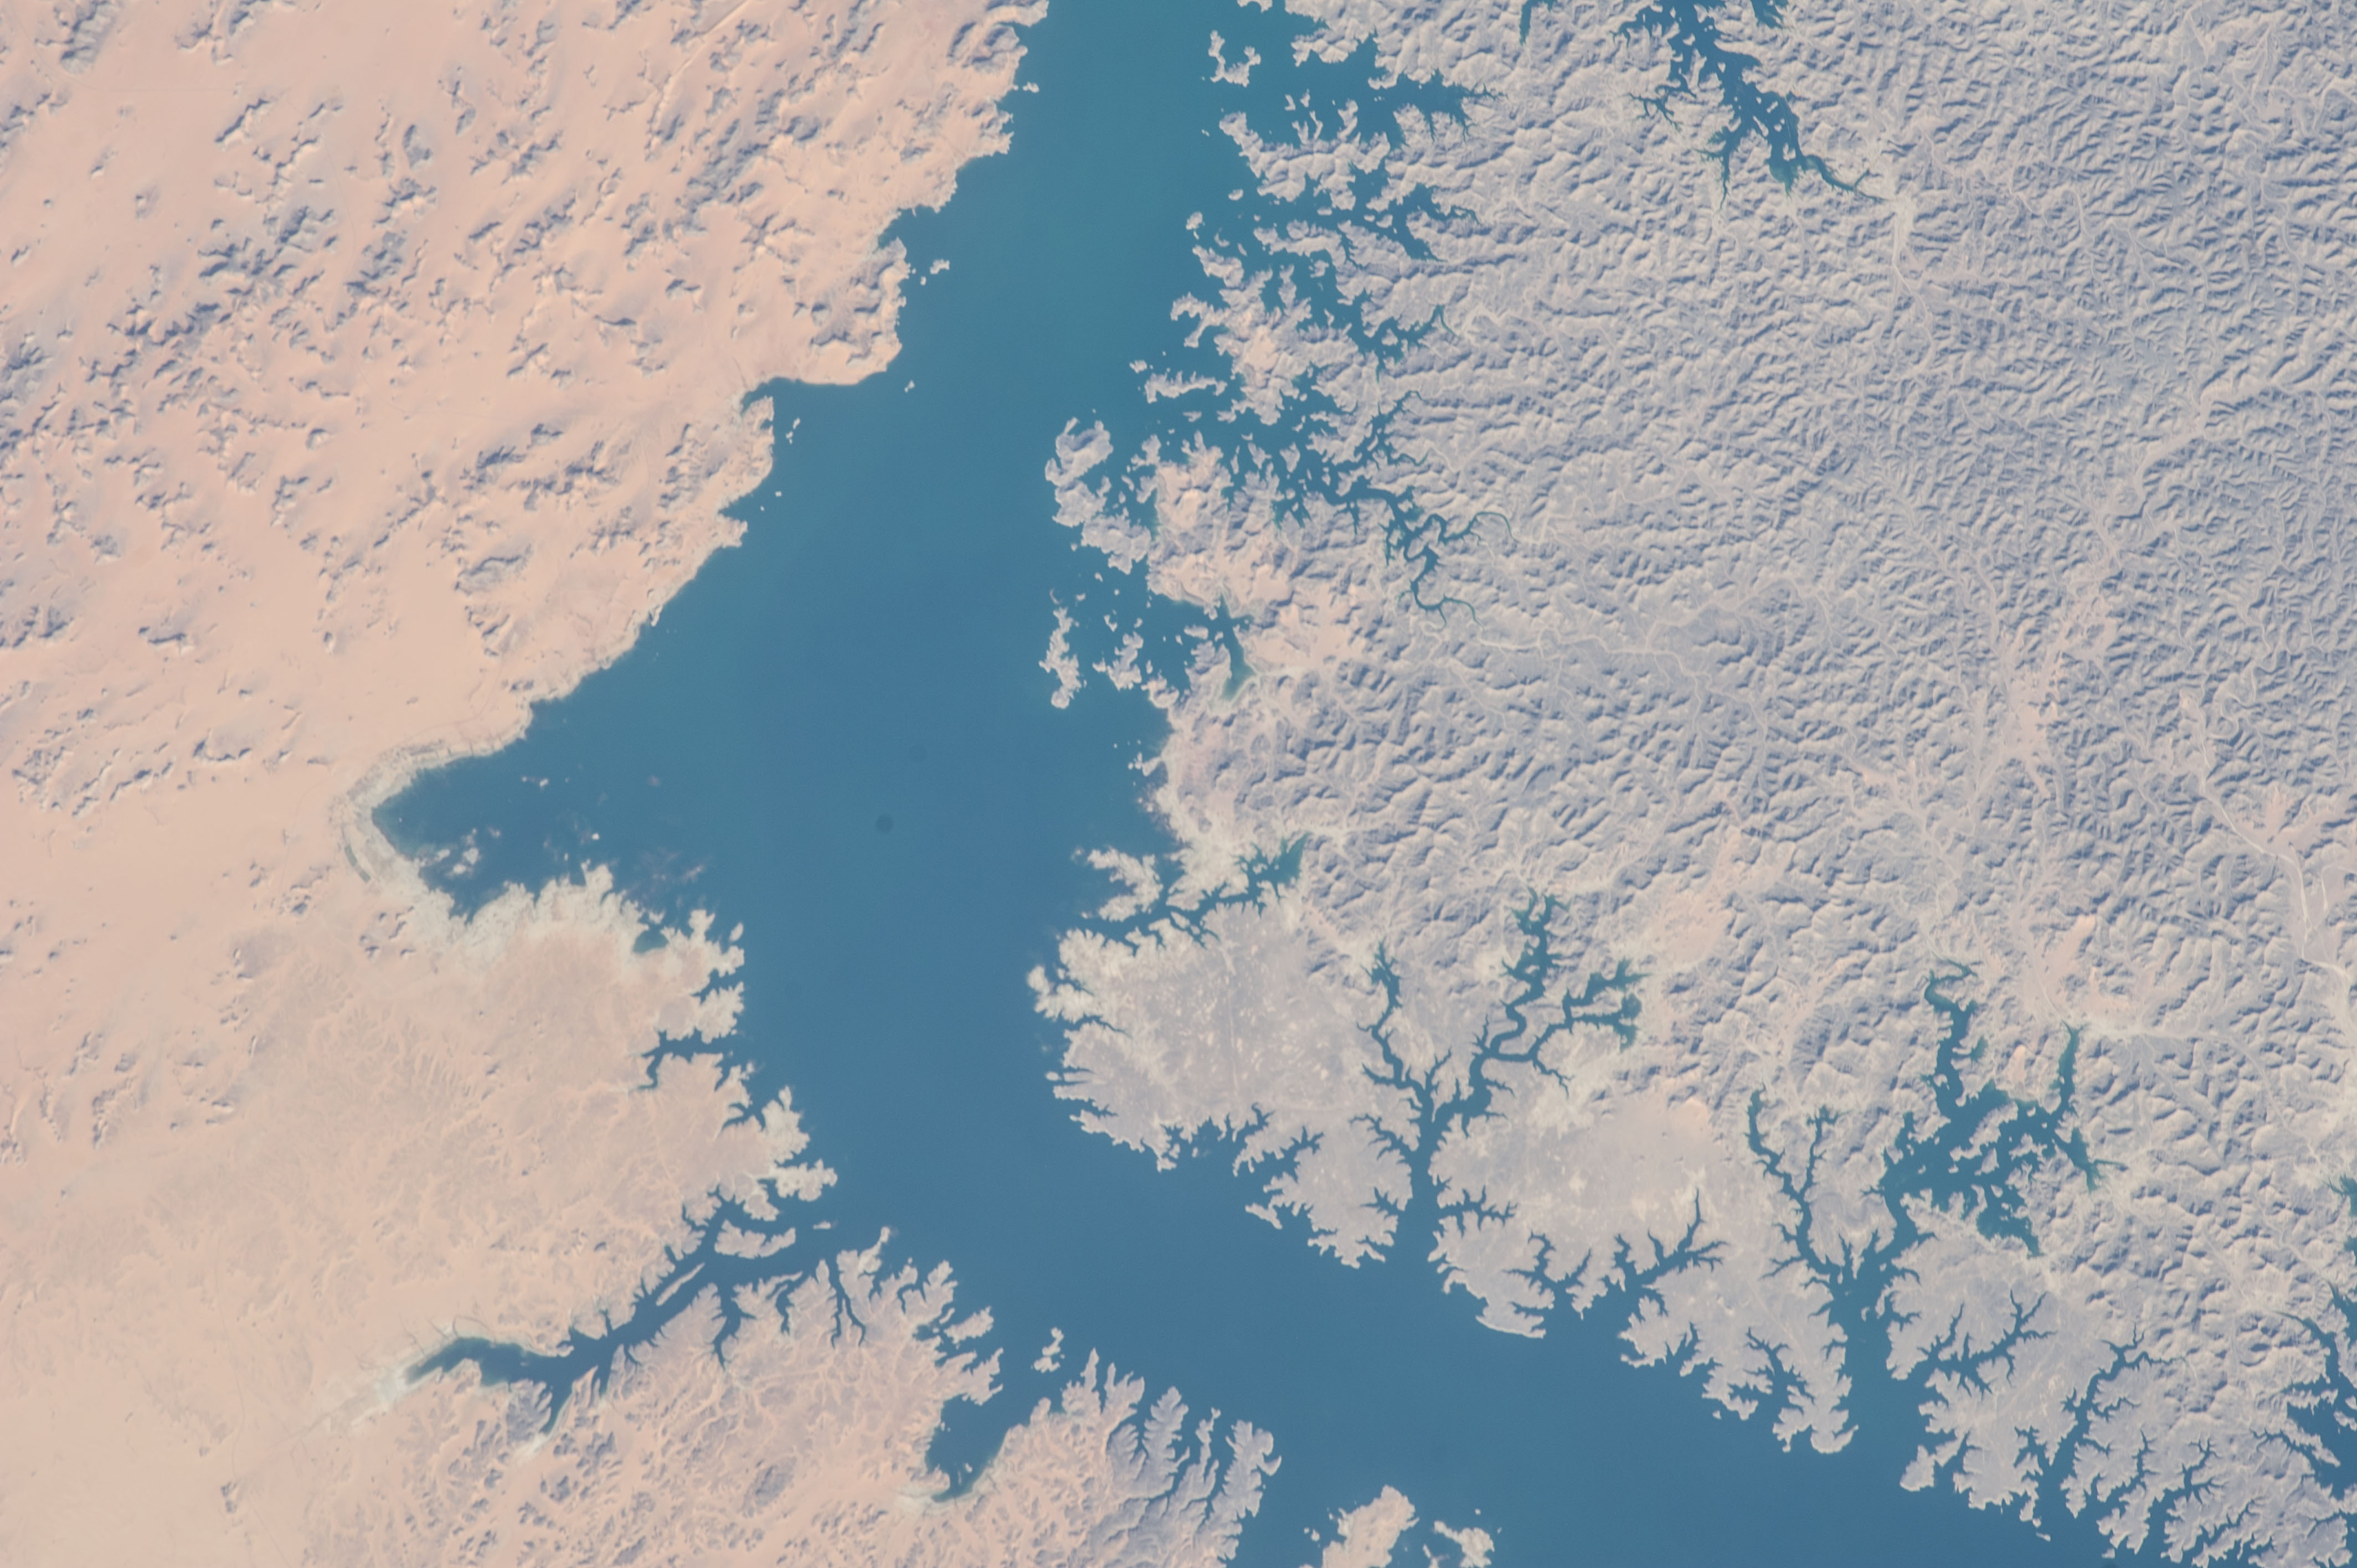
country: EGYPT
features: LAKE NASSER, NILE RIVER CHANNEL, DESERT, ROADS, RAVINES, WADIS, ISLETS
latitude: 22.7
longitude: 32.2
